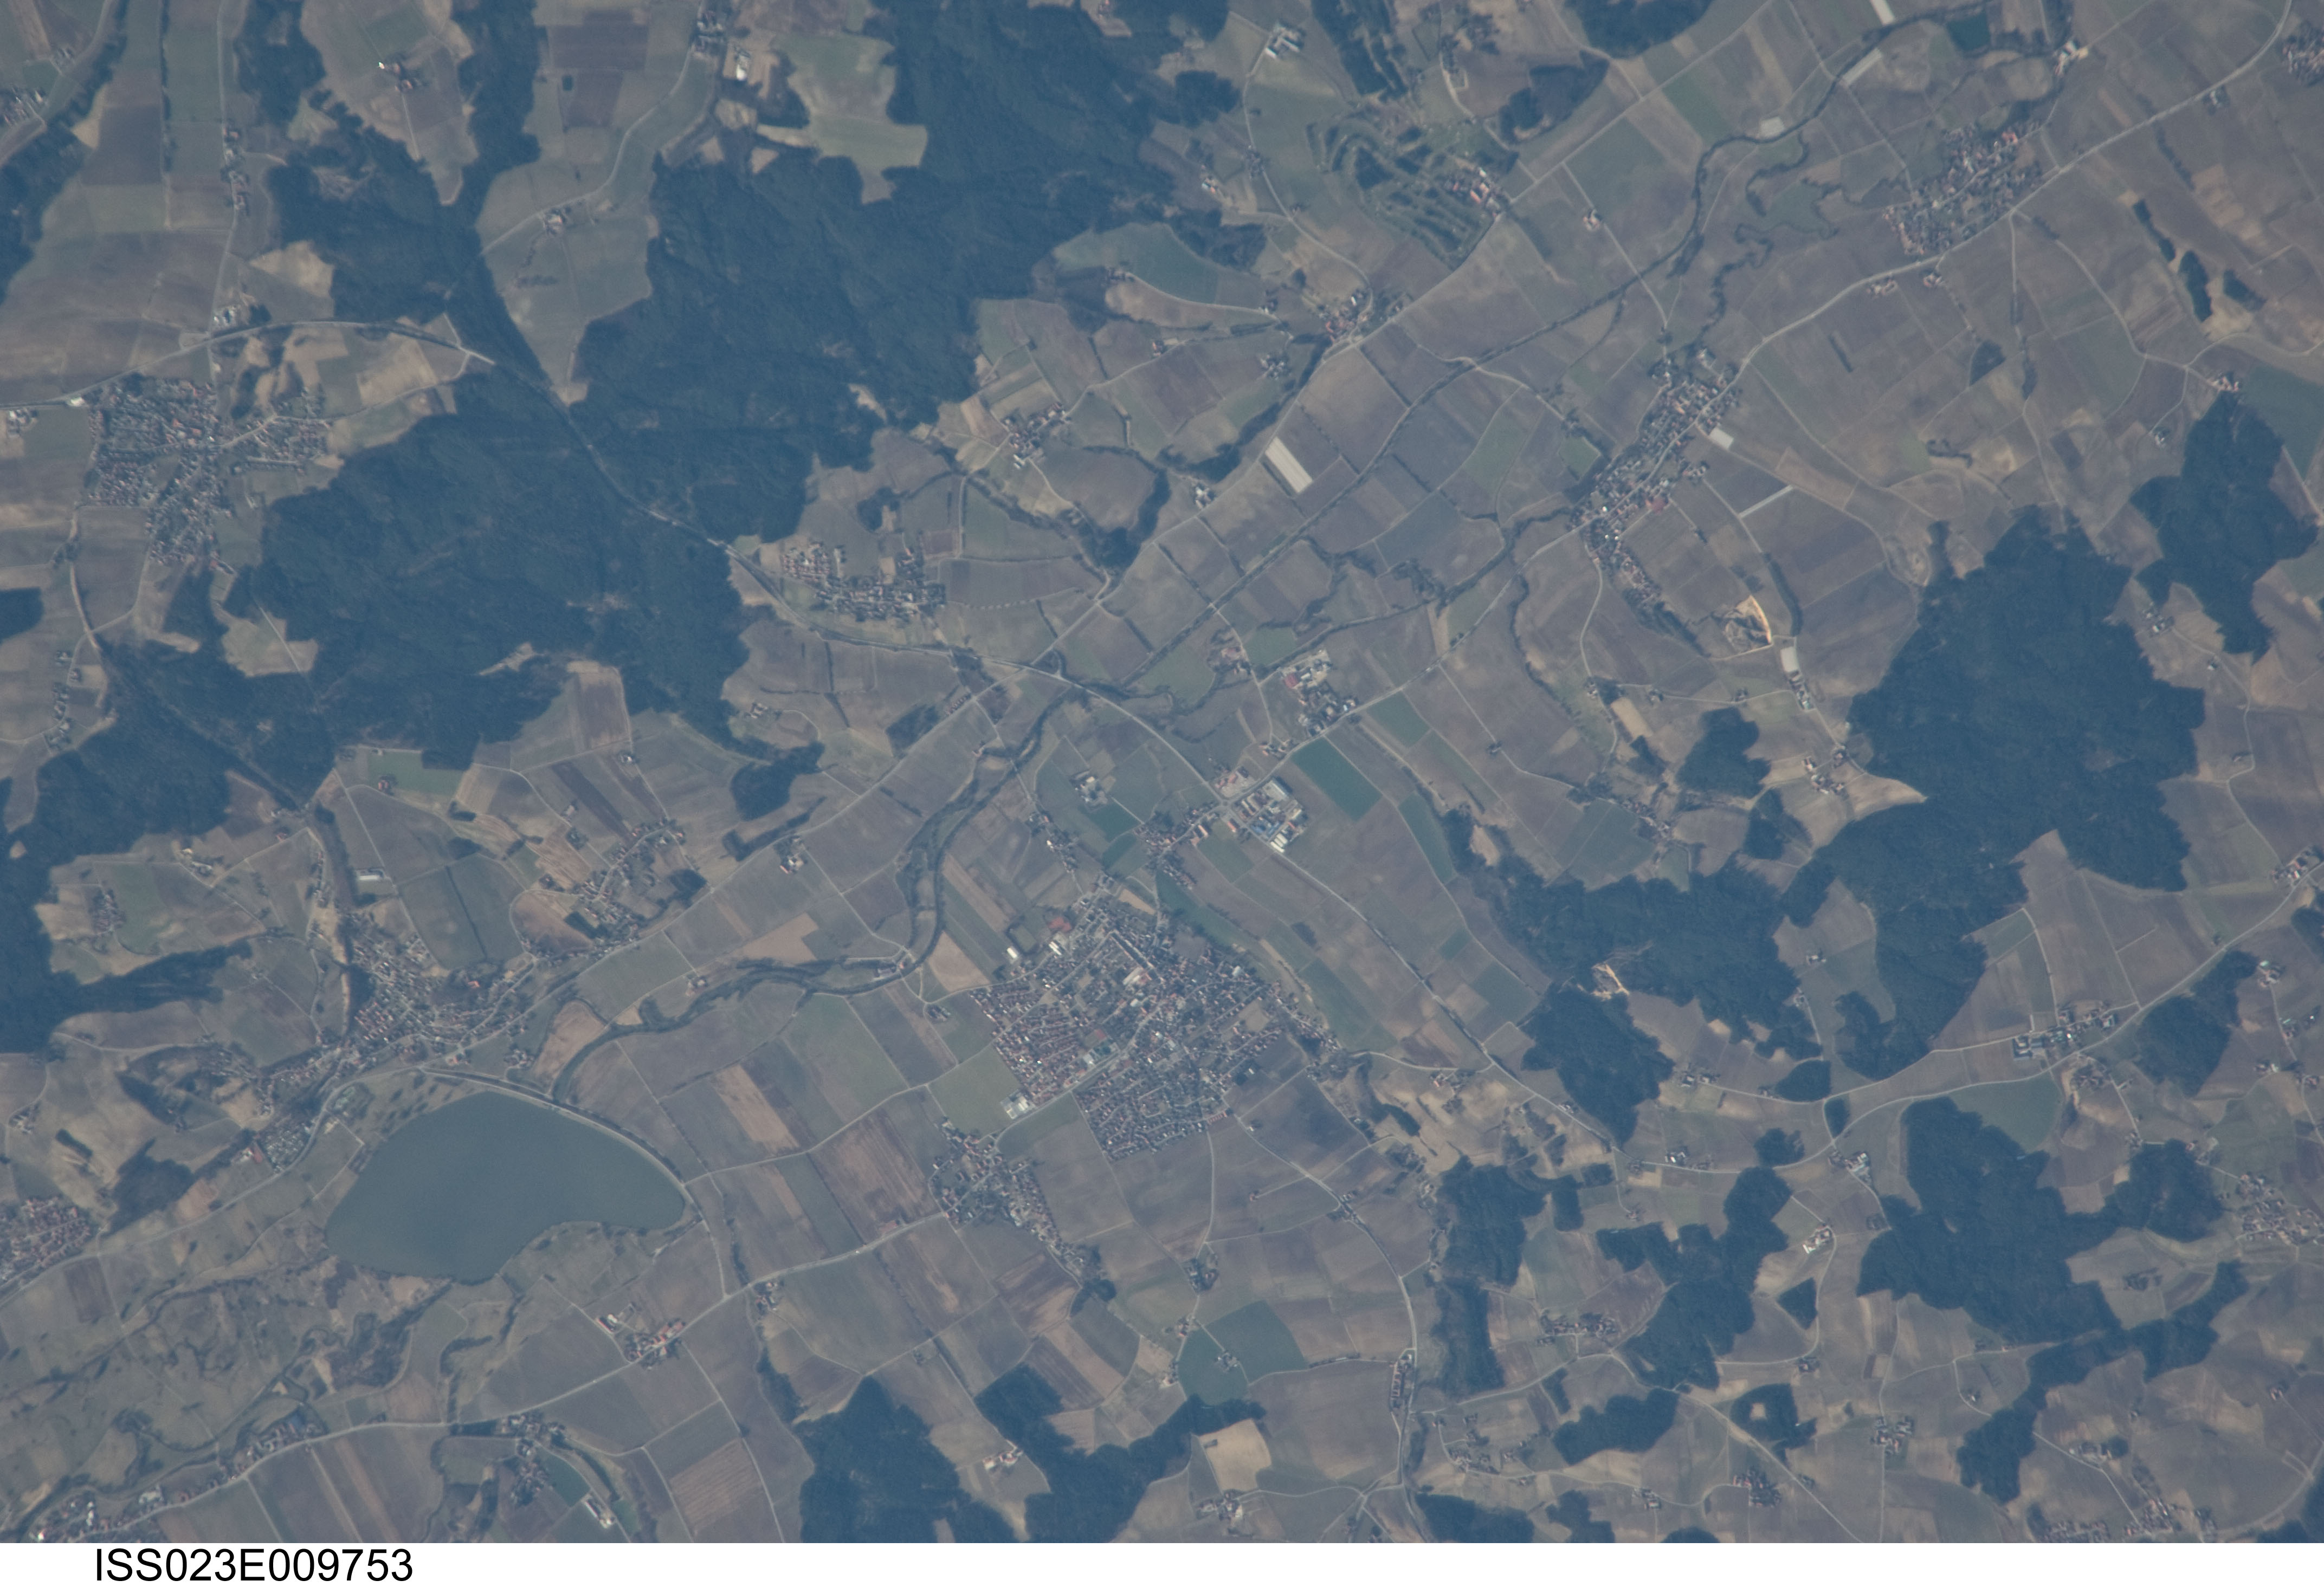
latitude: 48.6
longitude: 12.6
